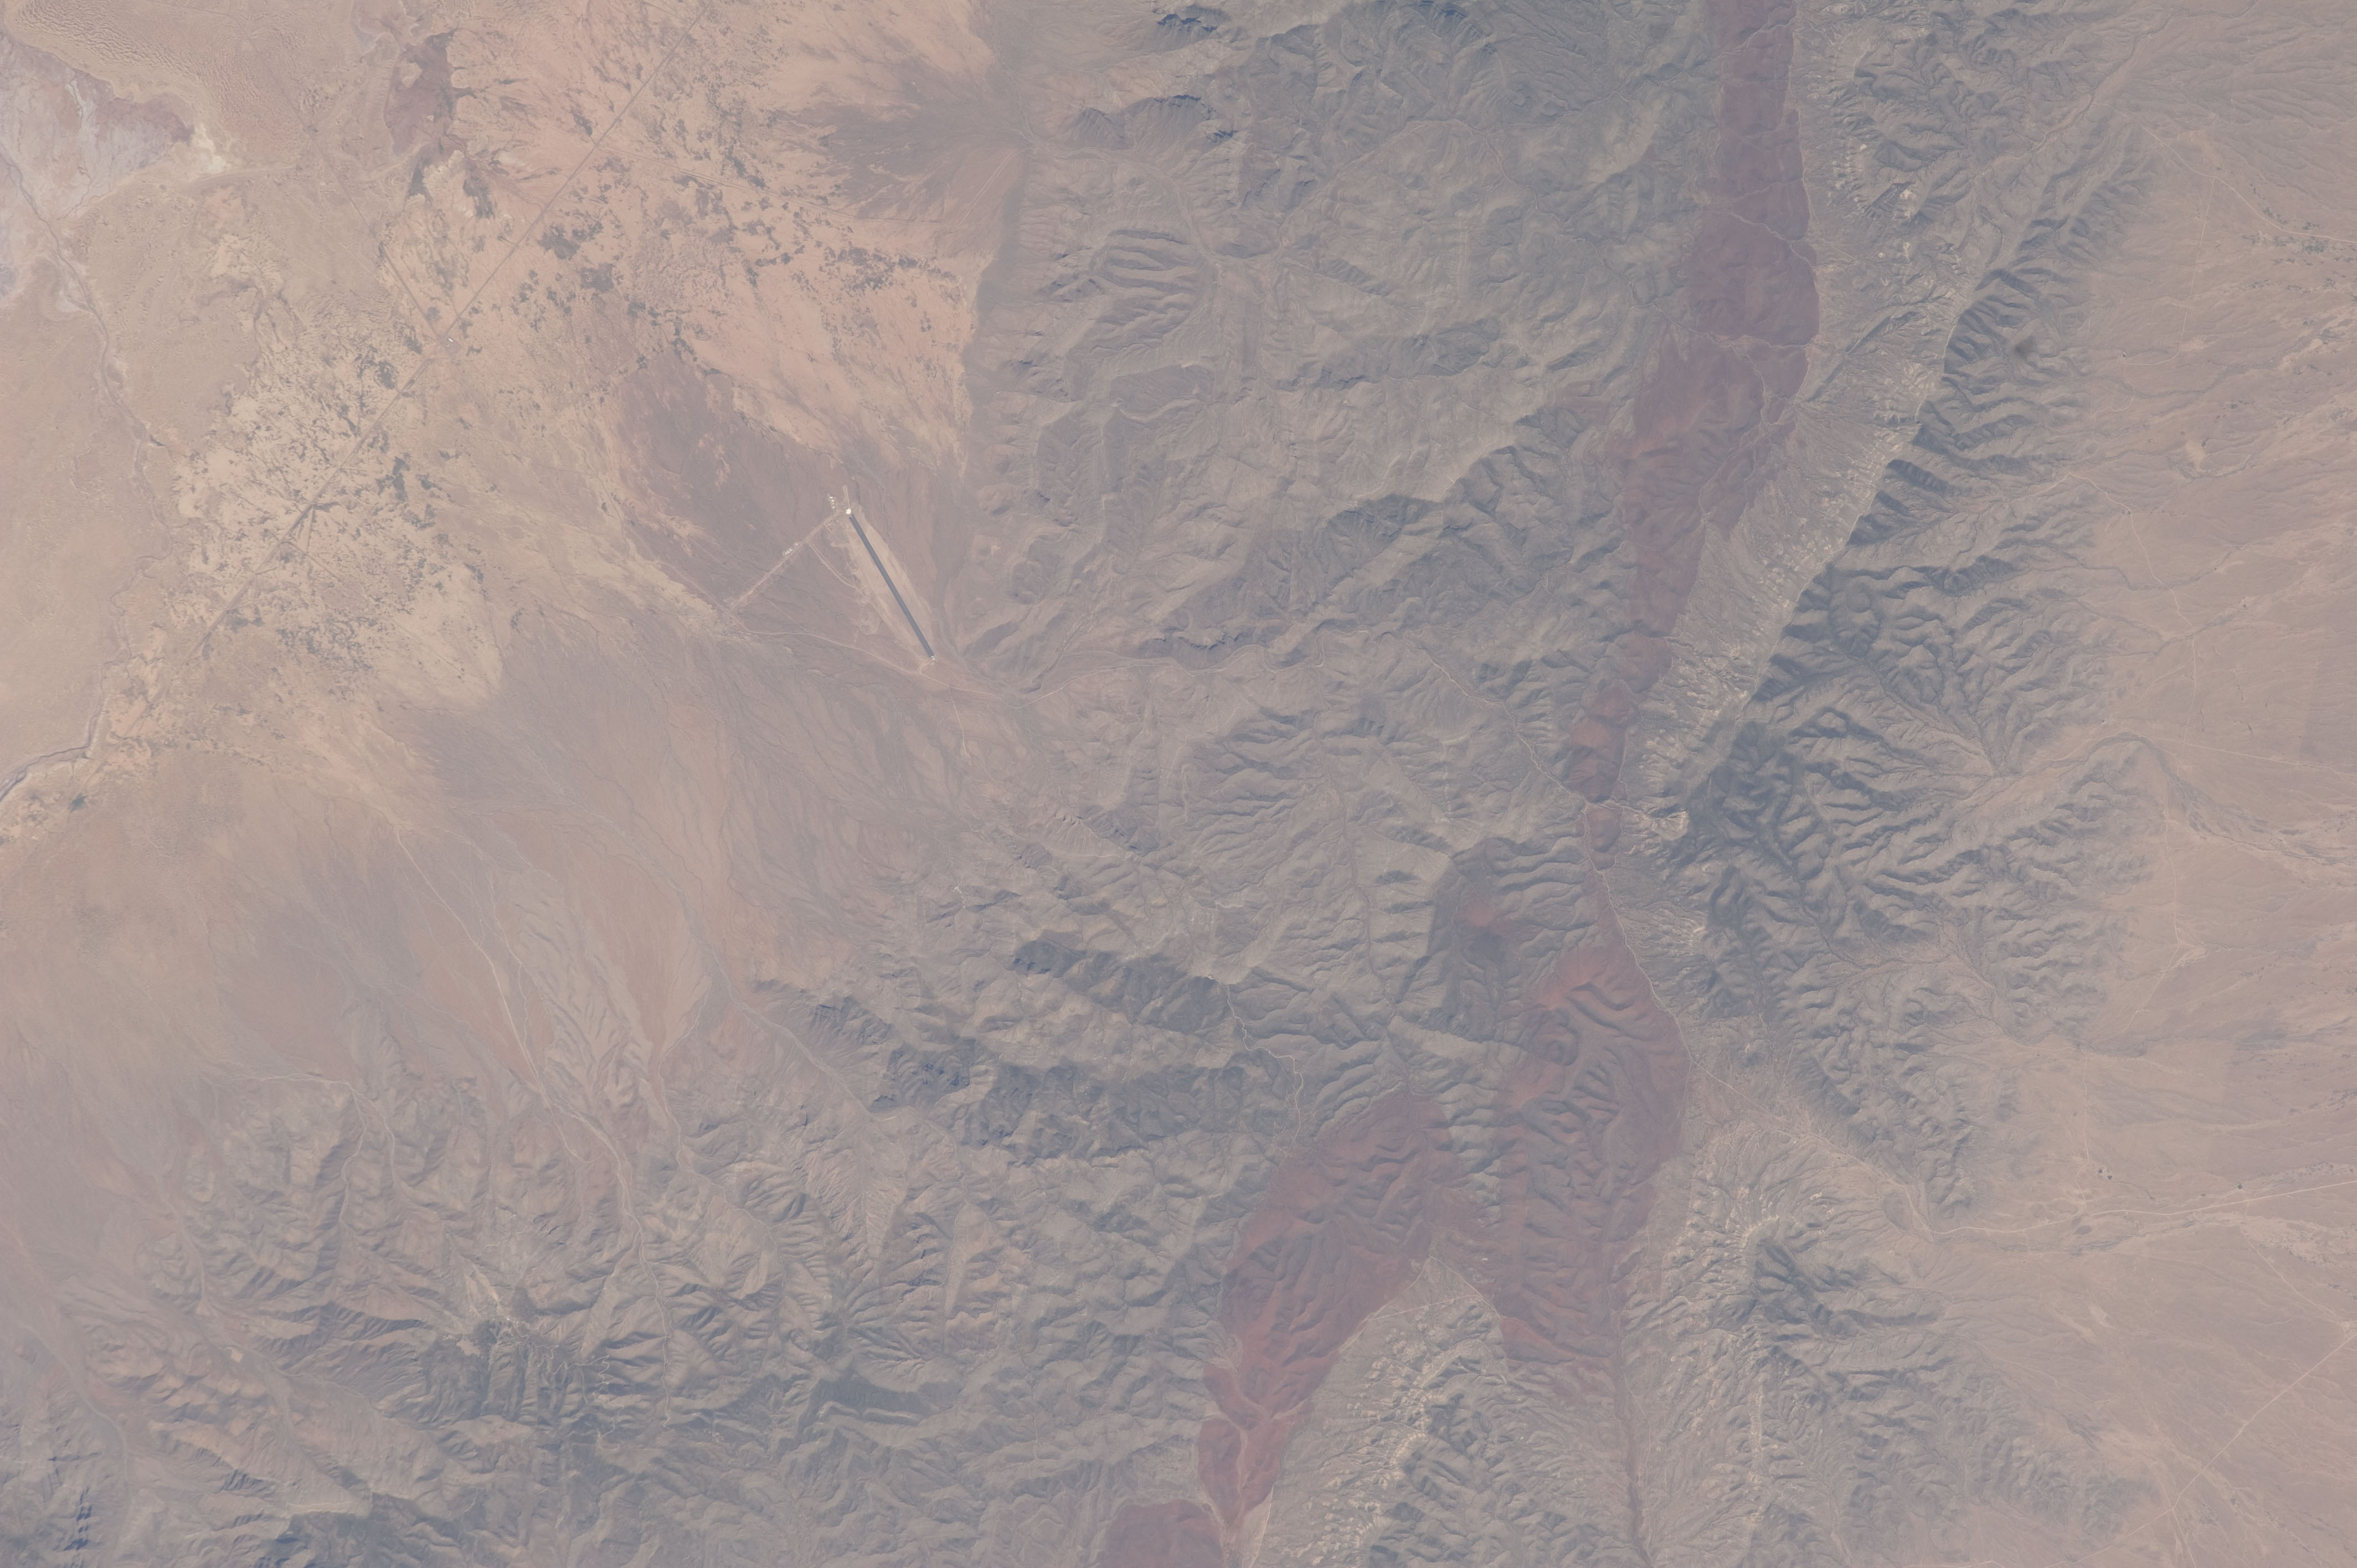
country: USA-NEW MEXICO
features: WHITE SANDS MISSILE RANGE, SAN ANDRES MTS.
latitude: 33.1
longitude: -106.7
